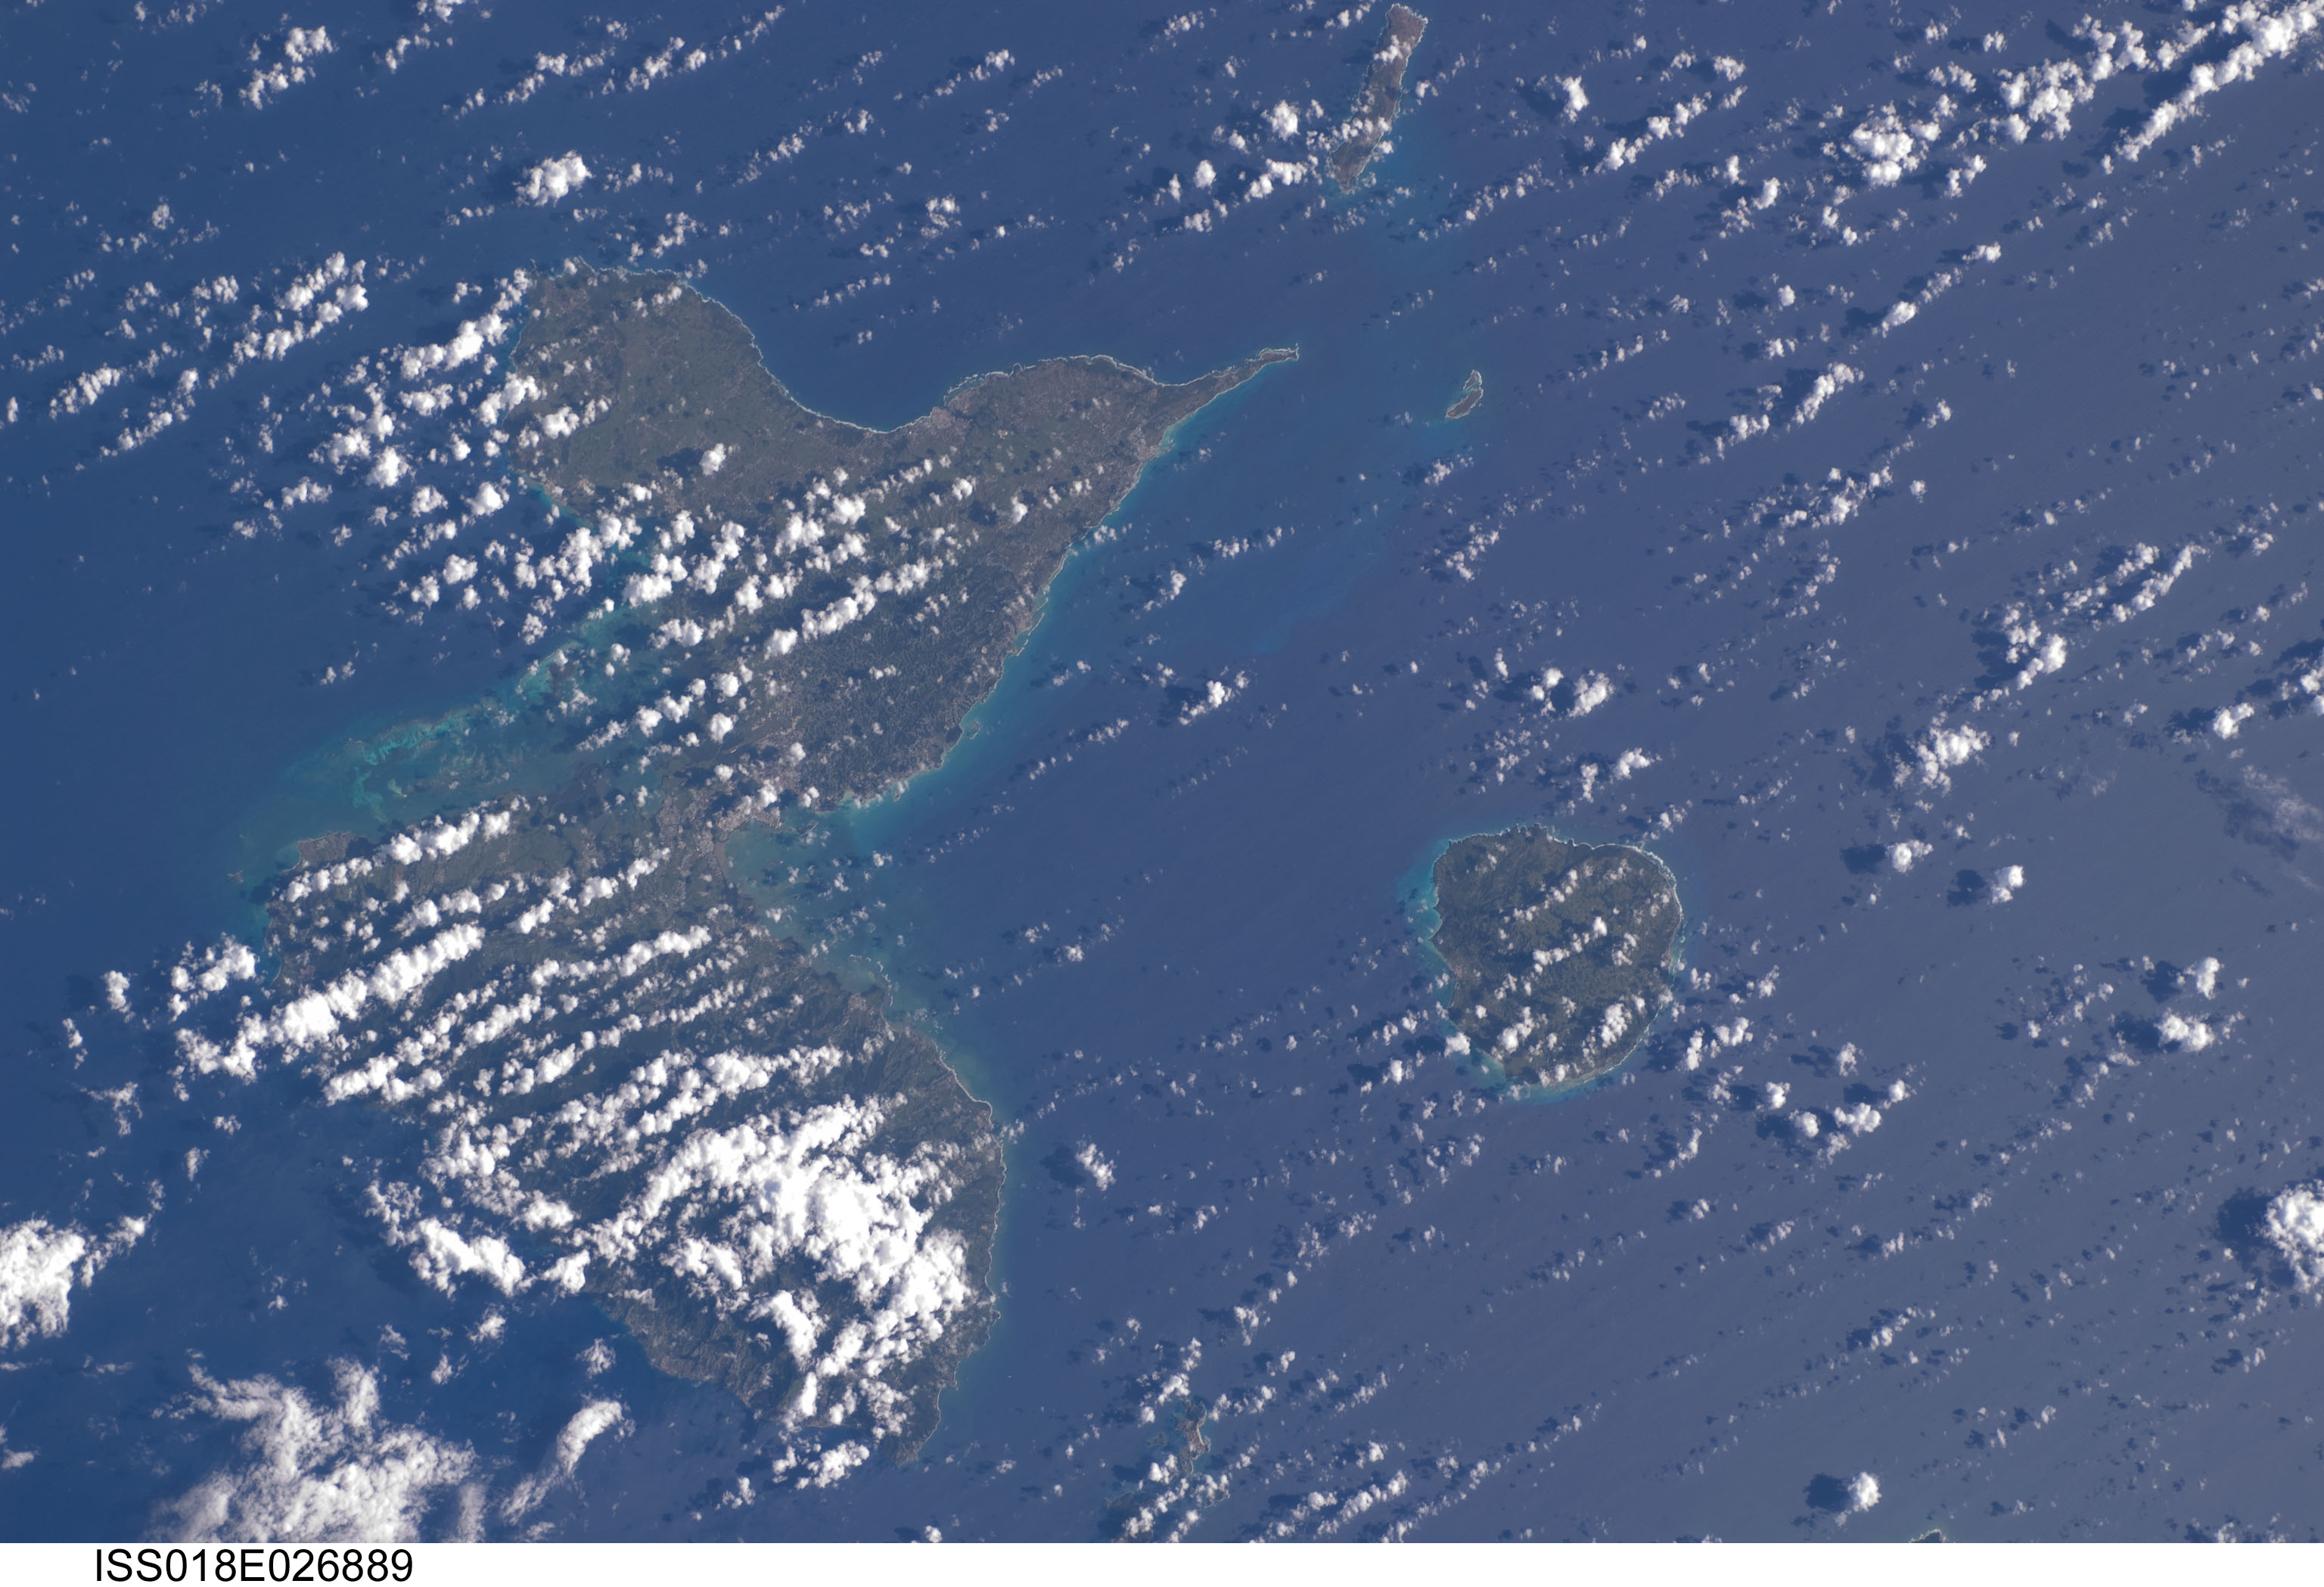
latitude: 16.1
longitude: -61.4
